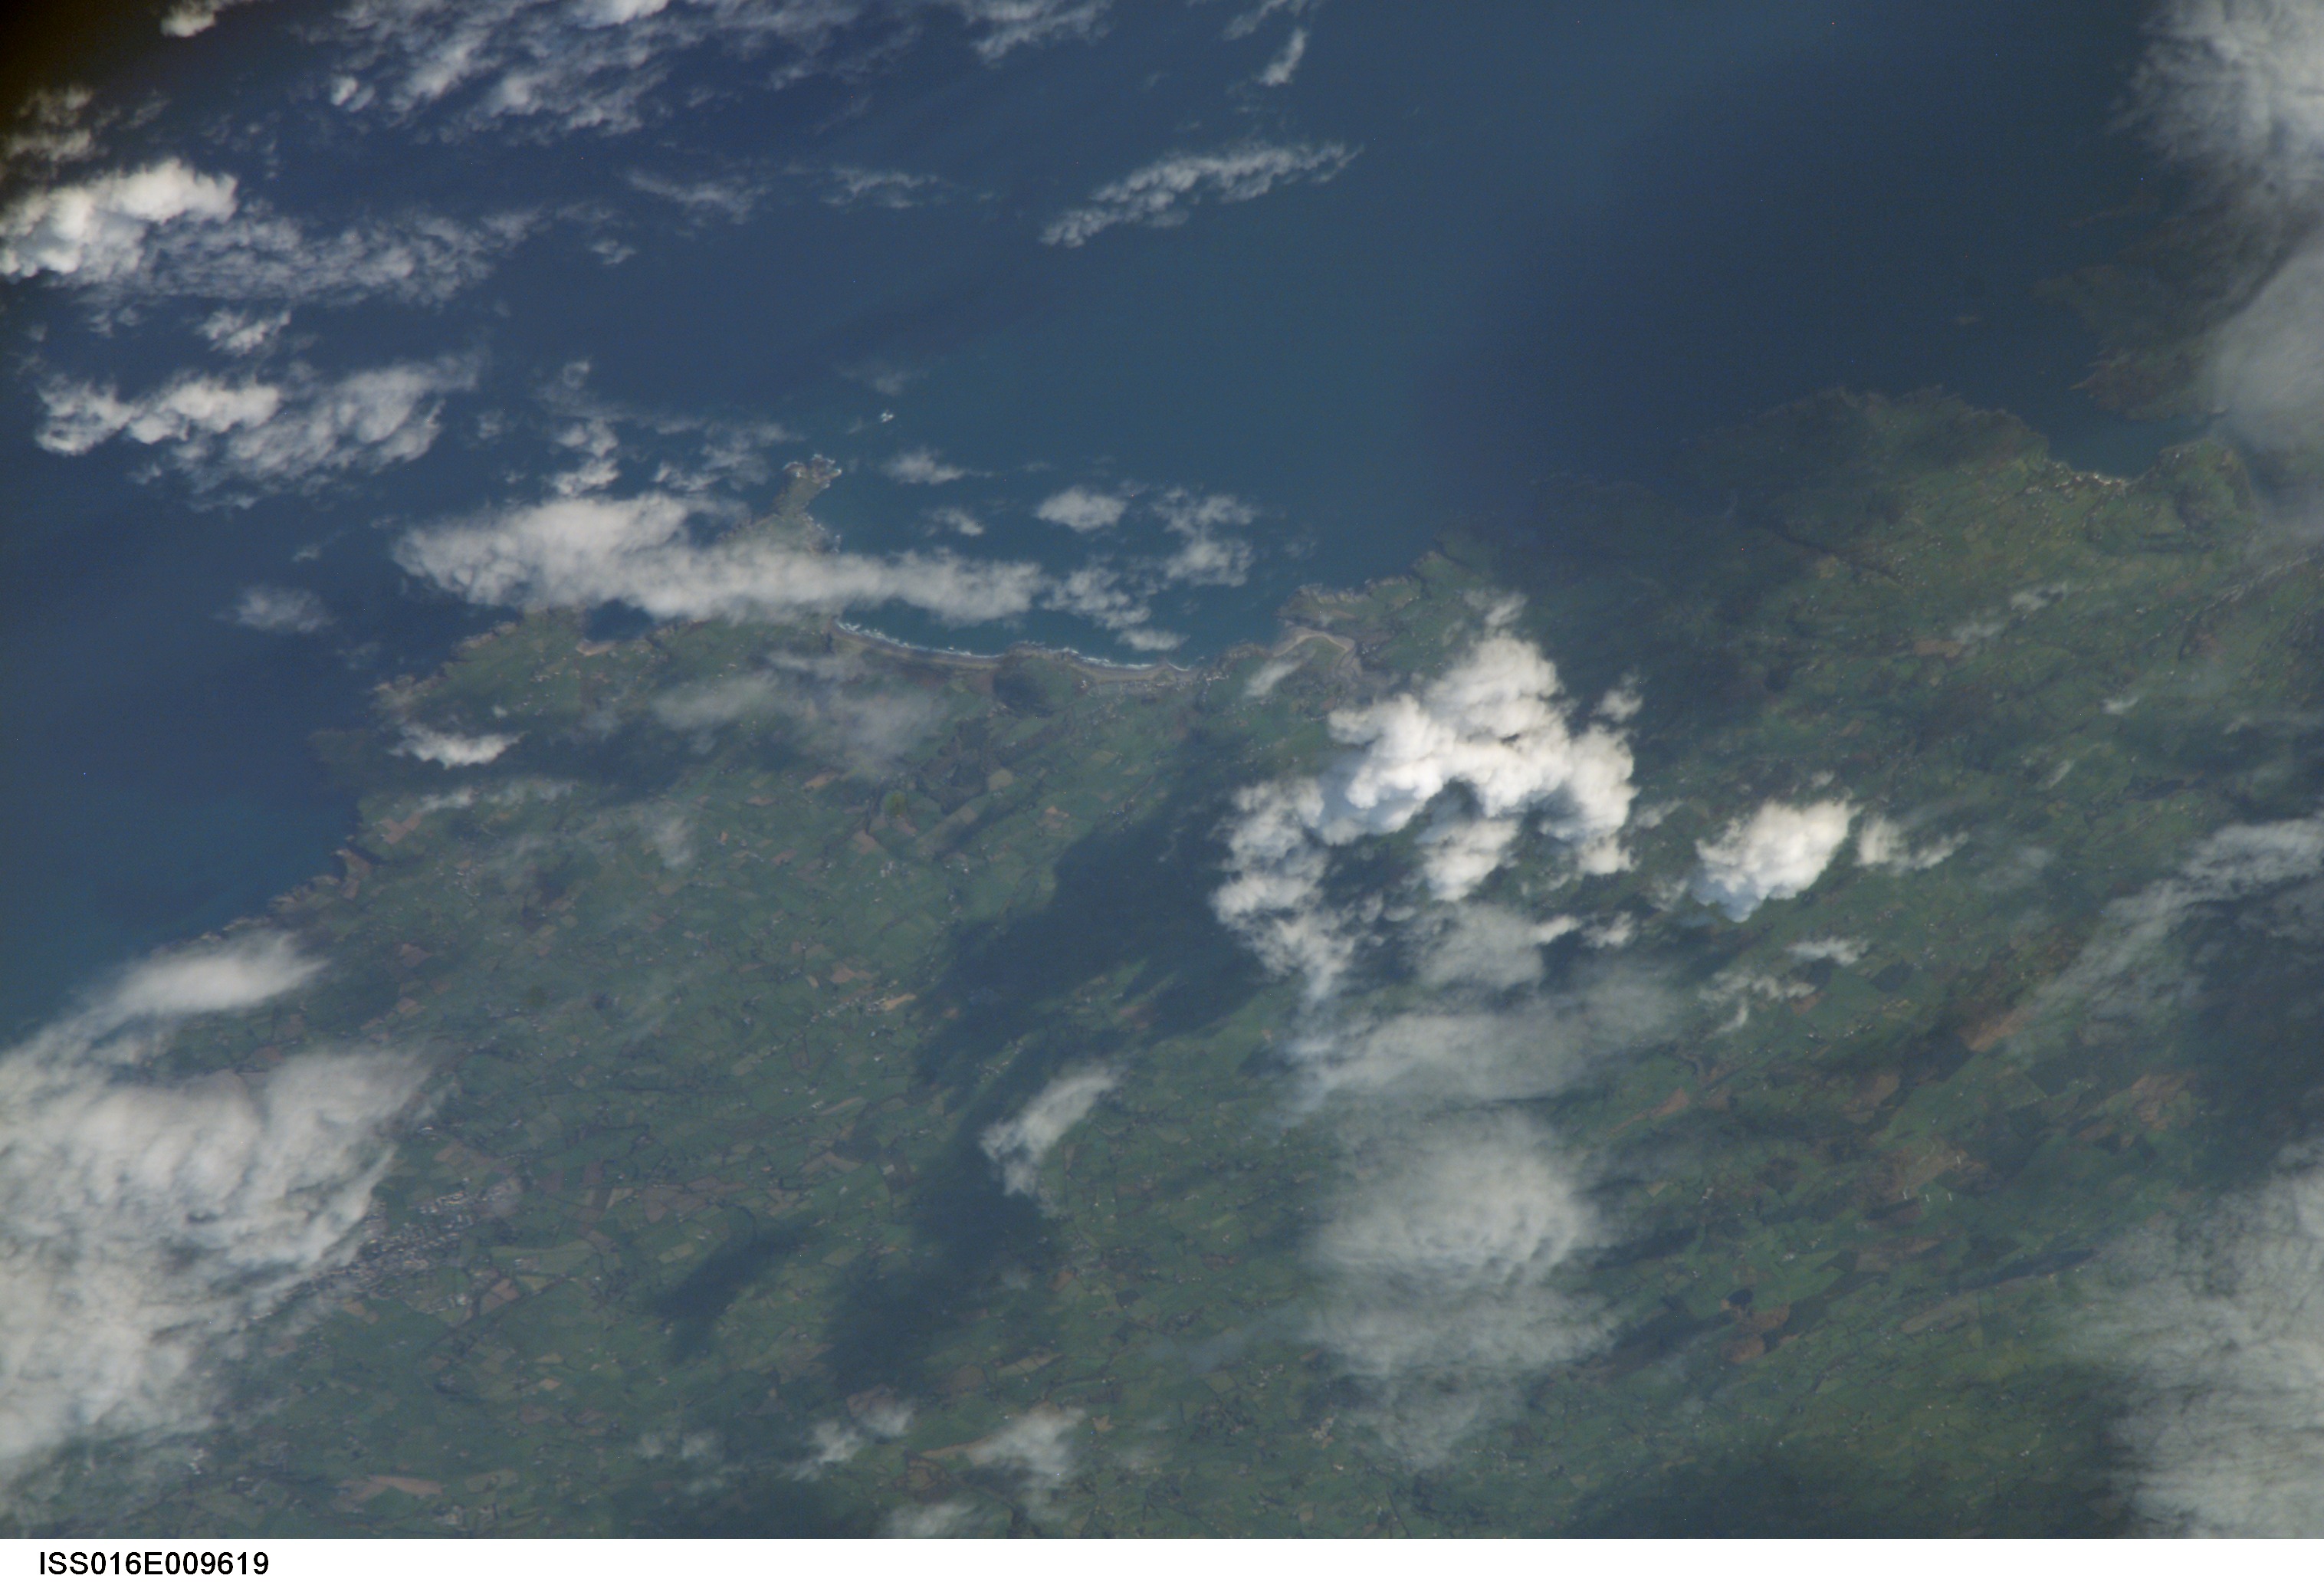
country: IRELAND
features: CLONAKILTY, COASTLINE, AGR.
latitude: 51.6
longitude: -9.0
